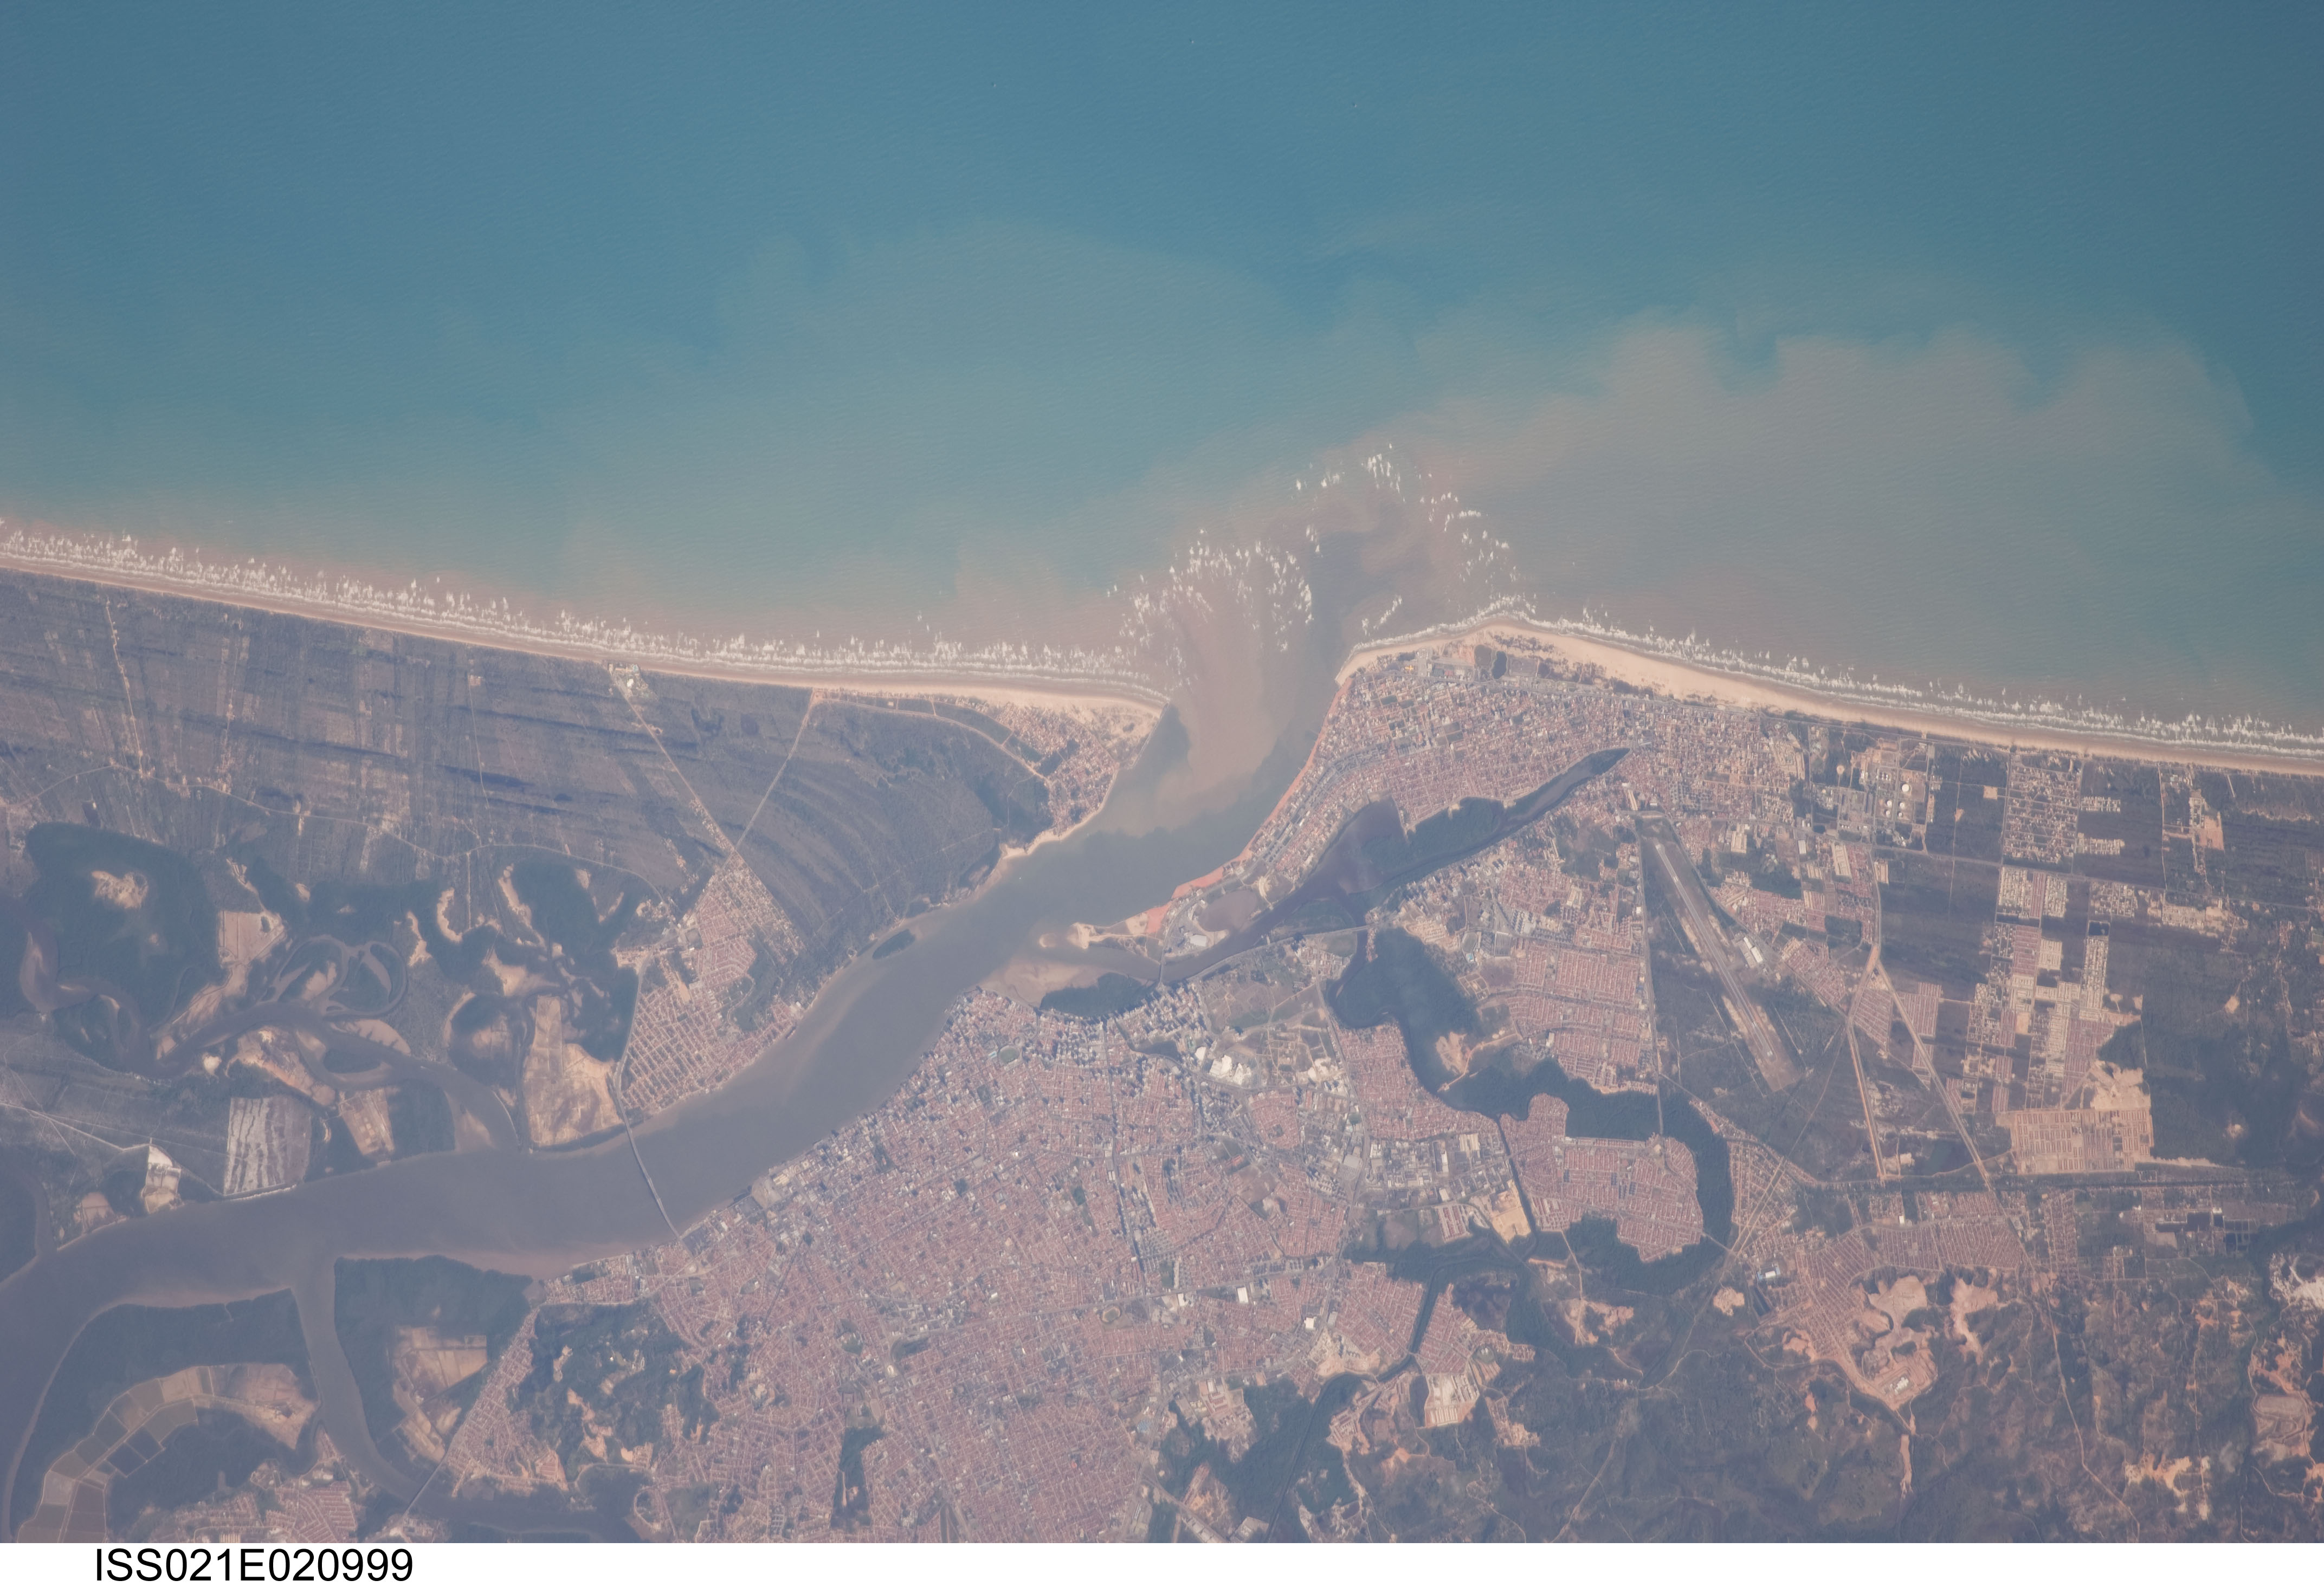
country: BRAZIL
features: ARACAJU, COAST, SERGIPE RIVER ESTUARY
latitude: -10.9
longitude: -37.0
